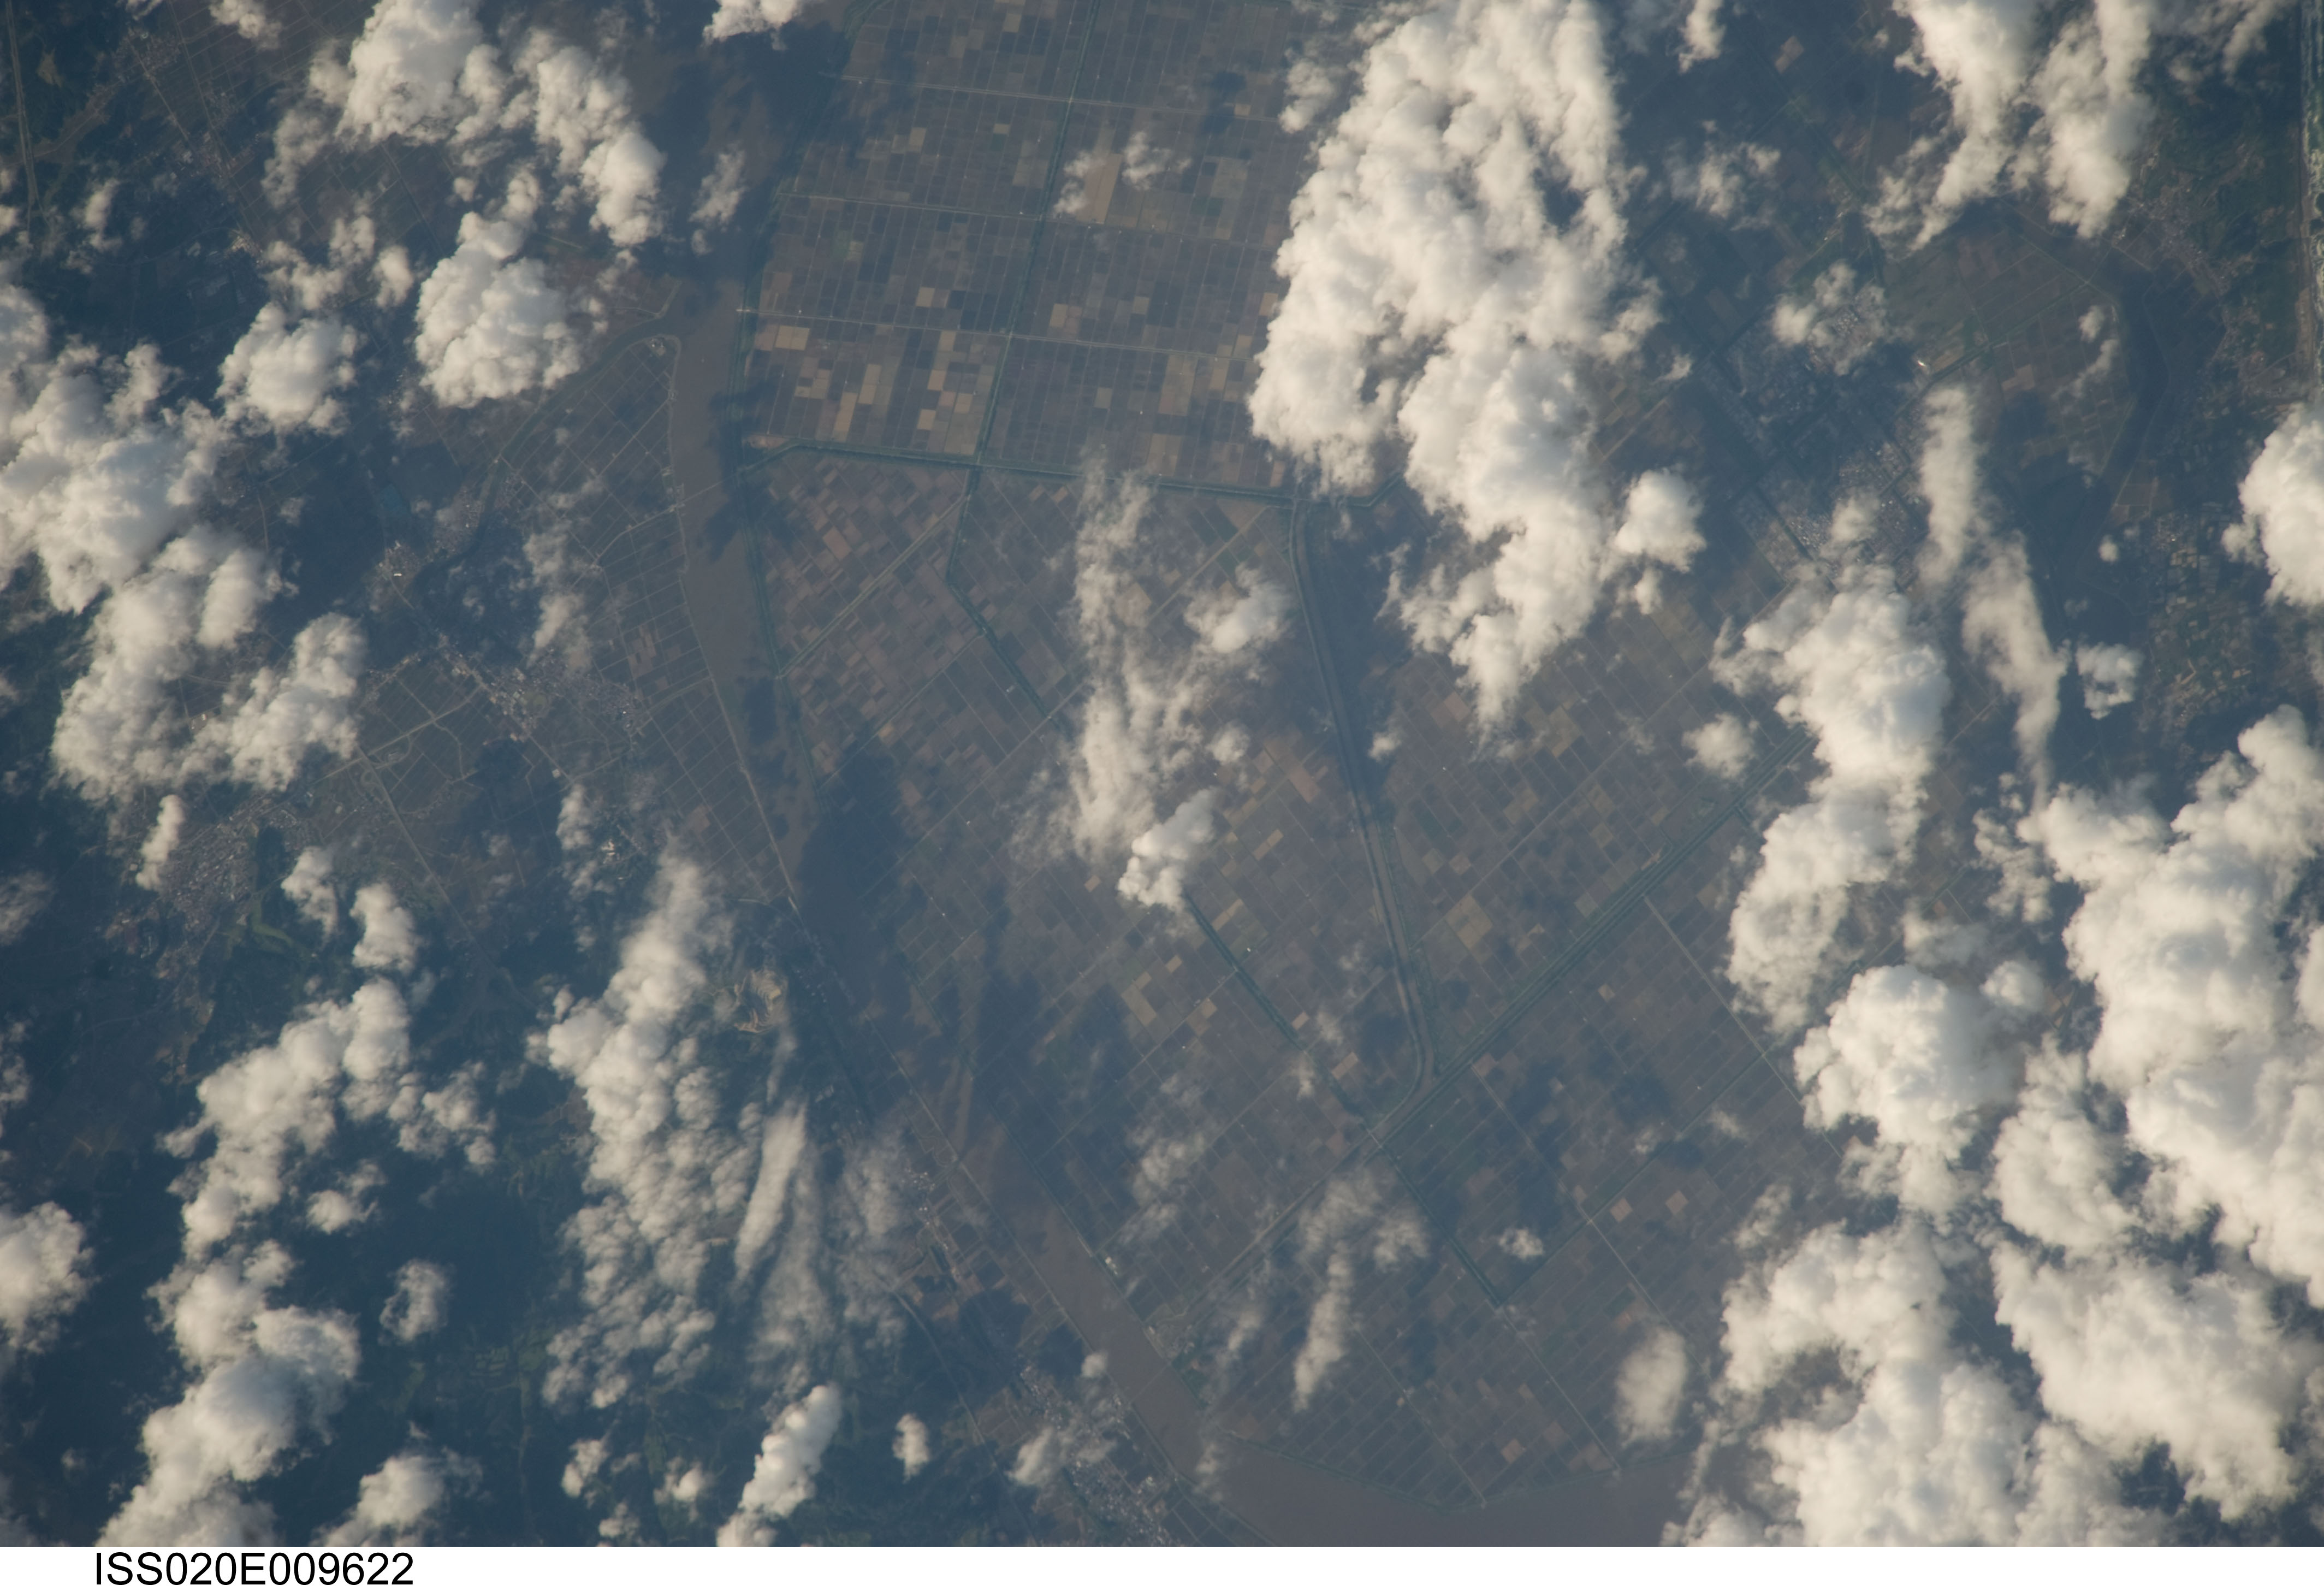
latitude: 40.0
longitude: 140.0
